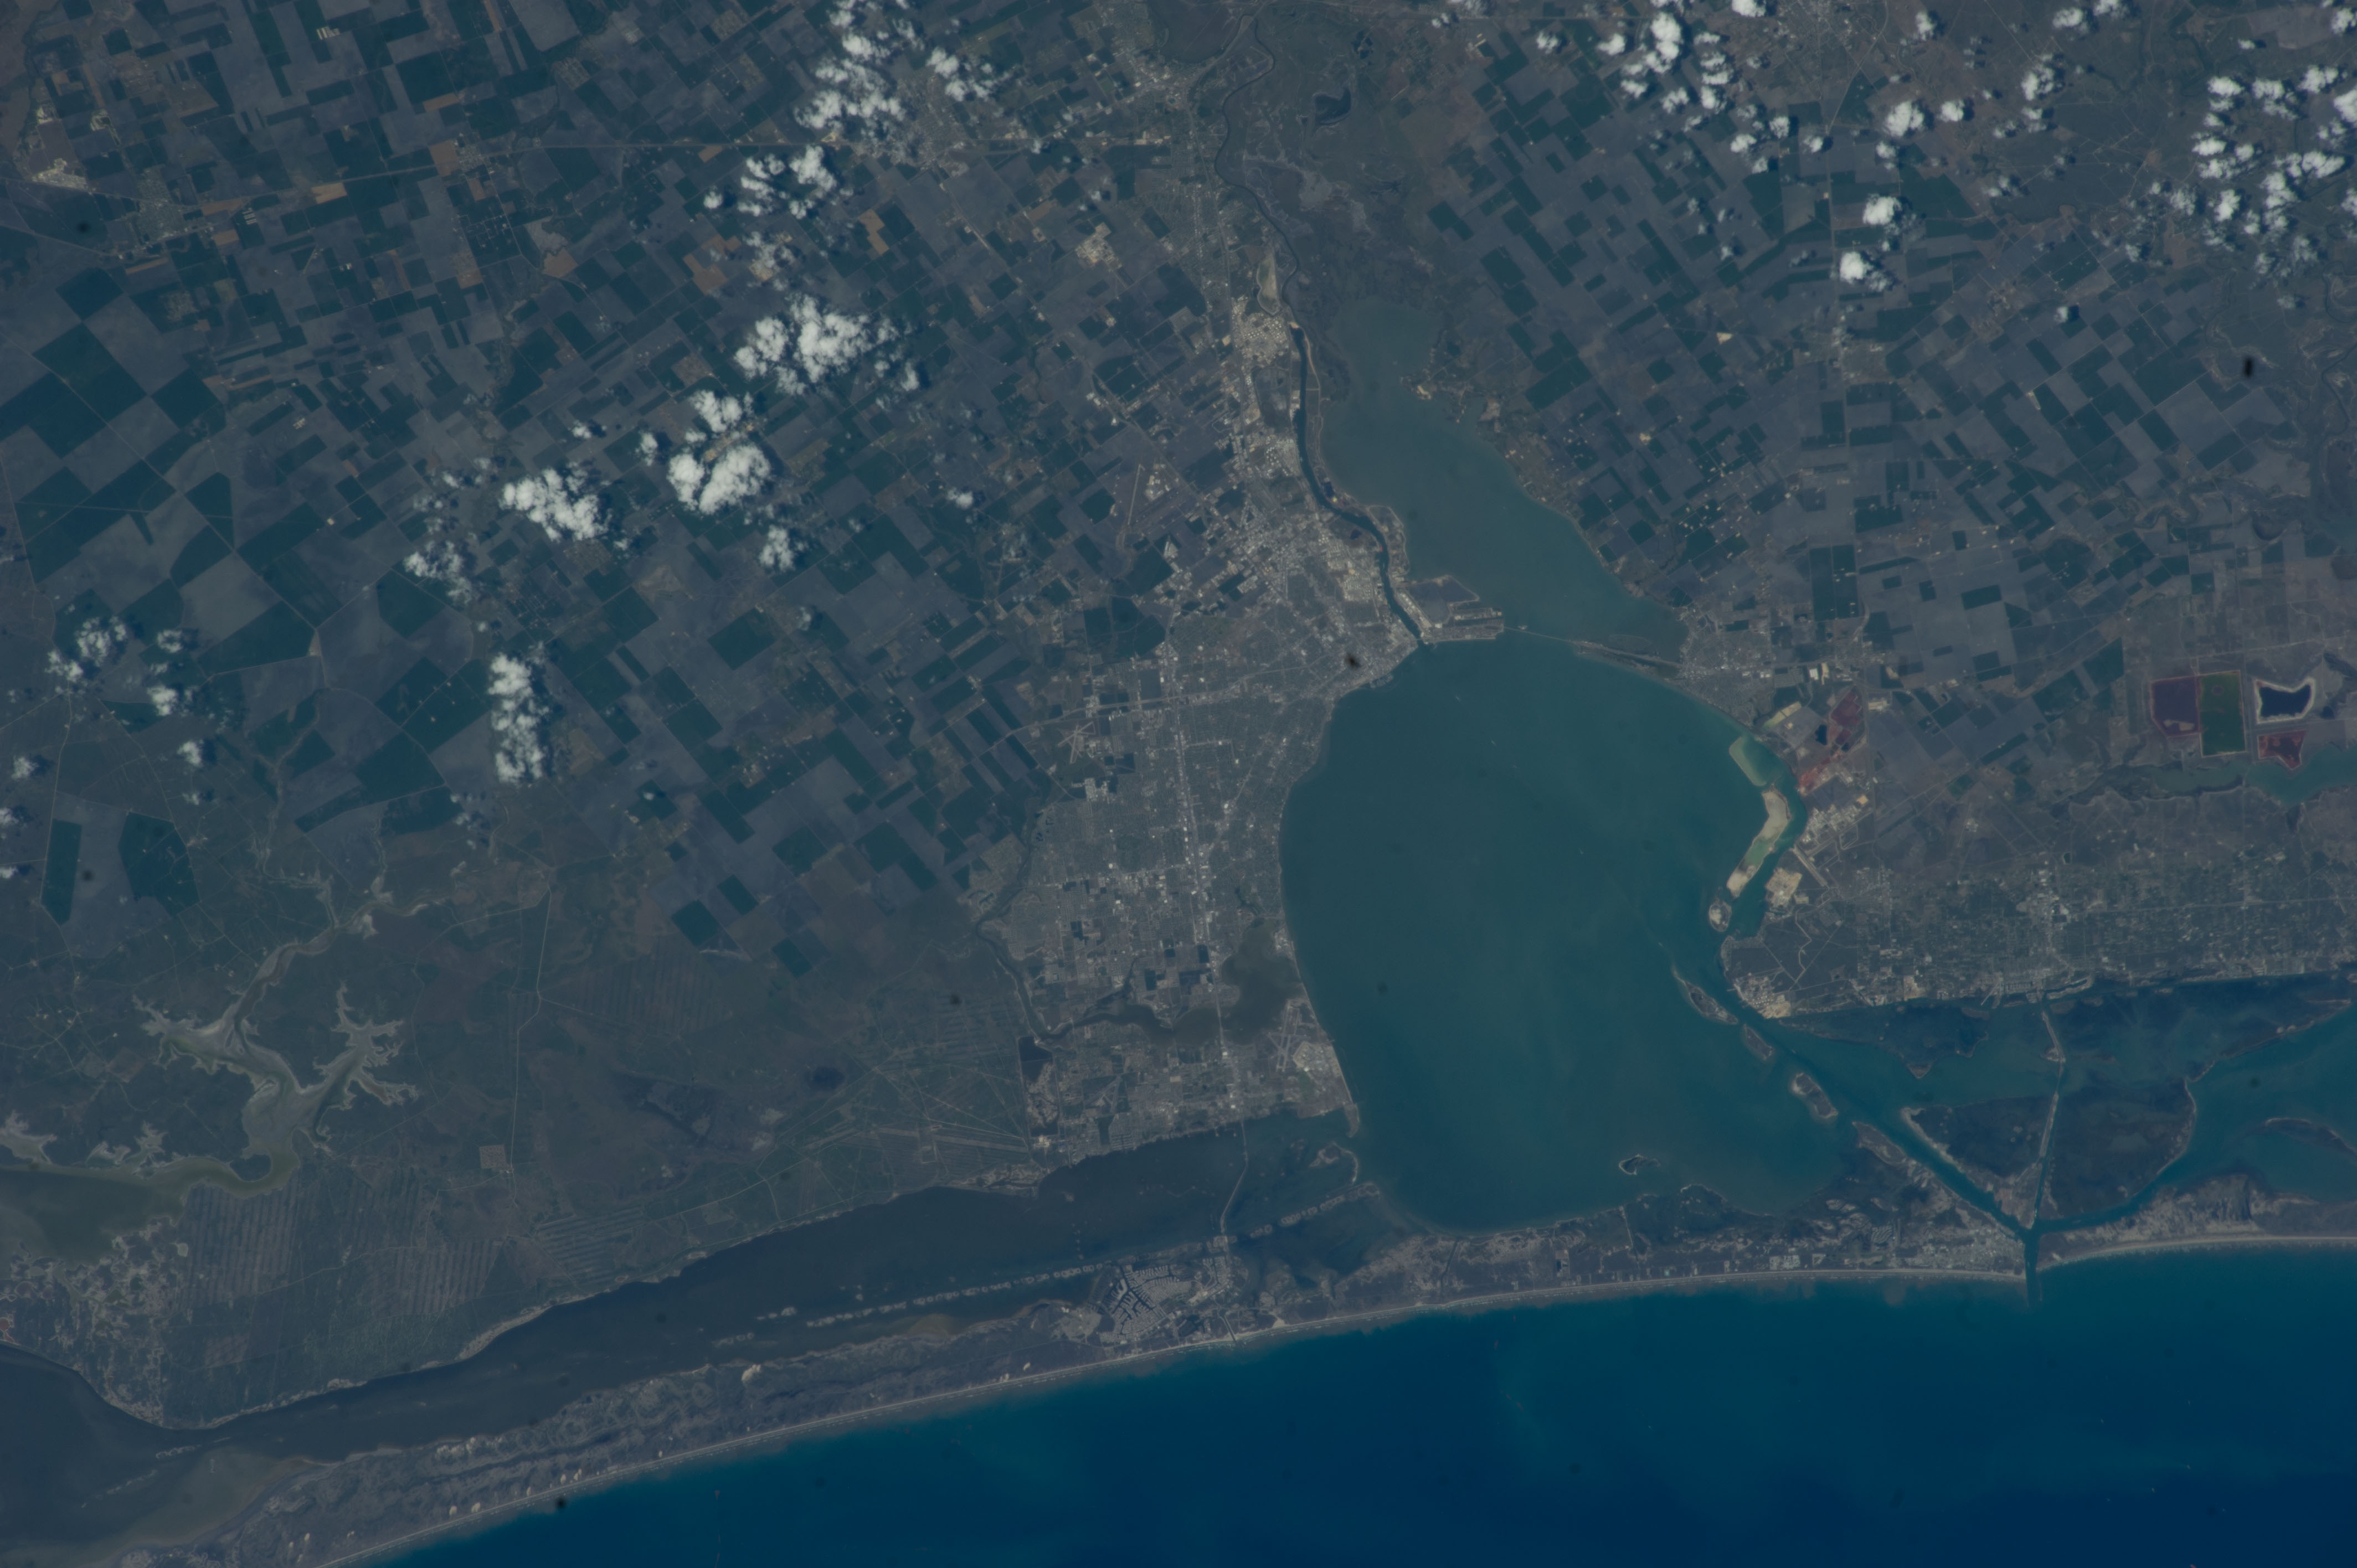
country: USA-TEXAS
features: CORPUS CHRISTI, CORPUS CHRISTI BAY, PADRE ISLAND, MUSTANG ISLAND, FARM LAND
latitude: 27.7
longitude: -97.4
